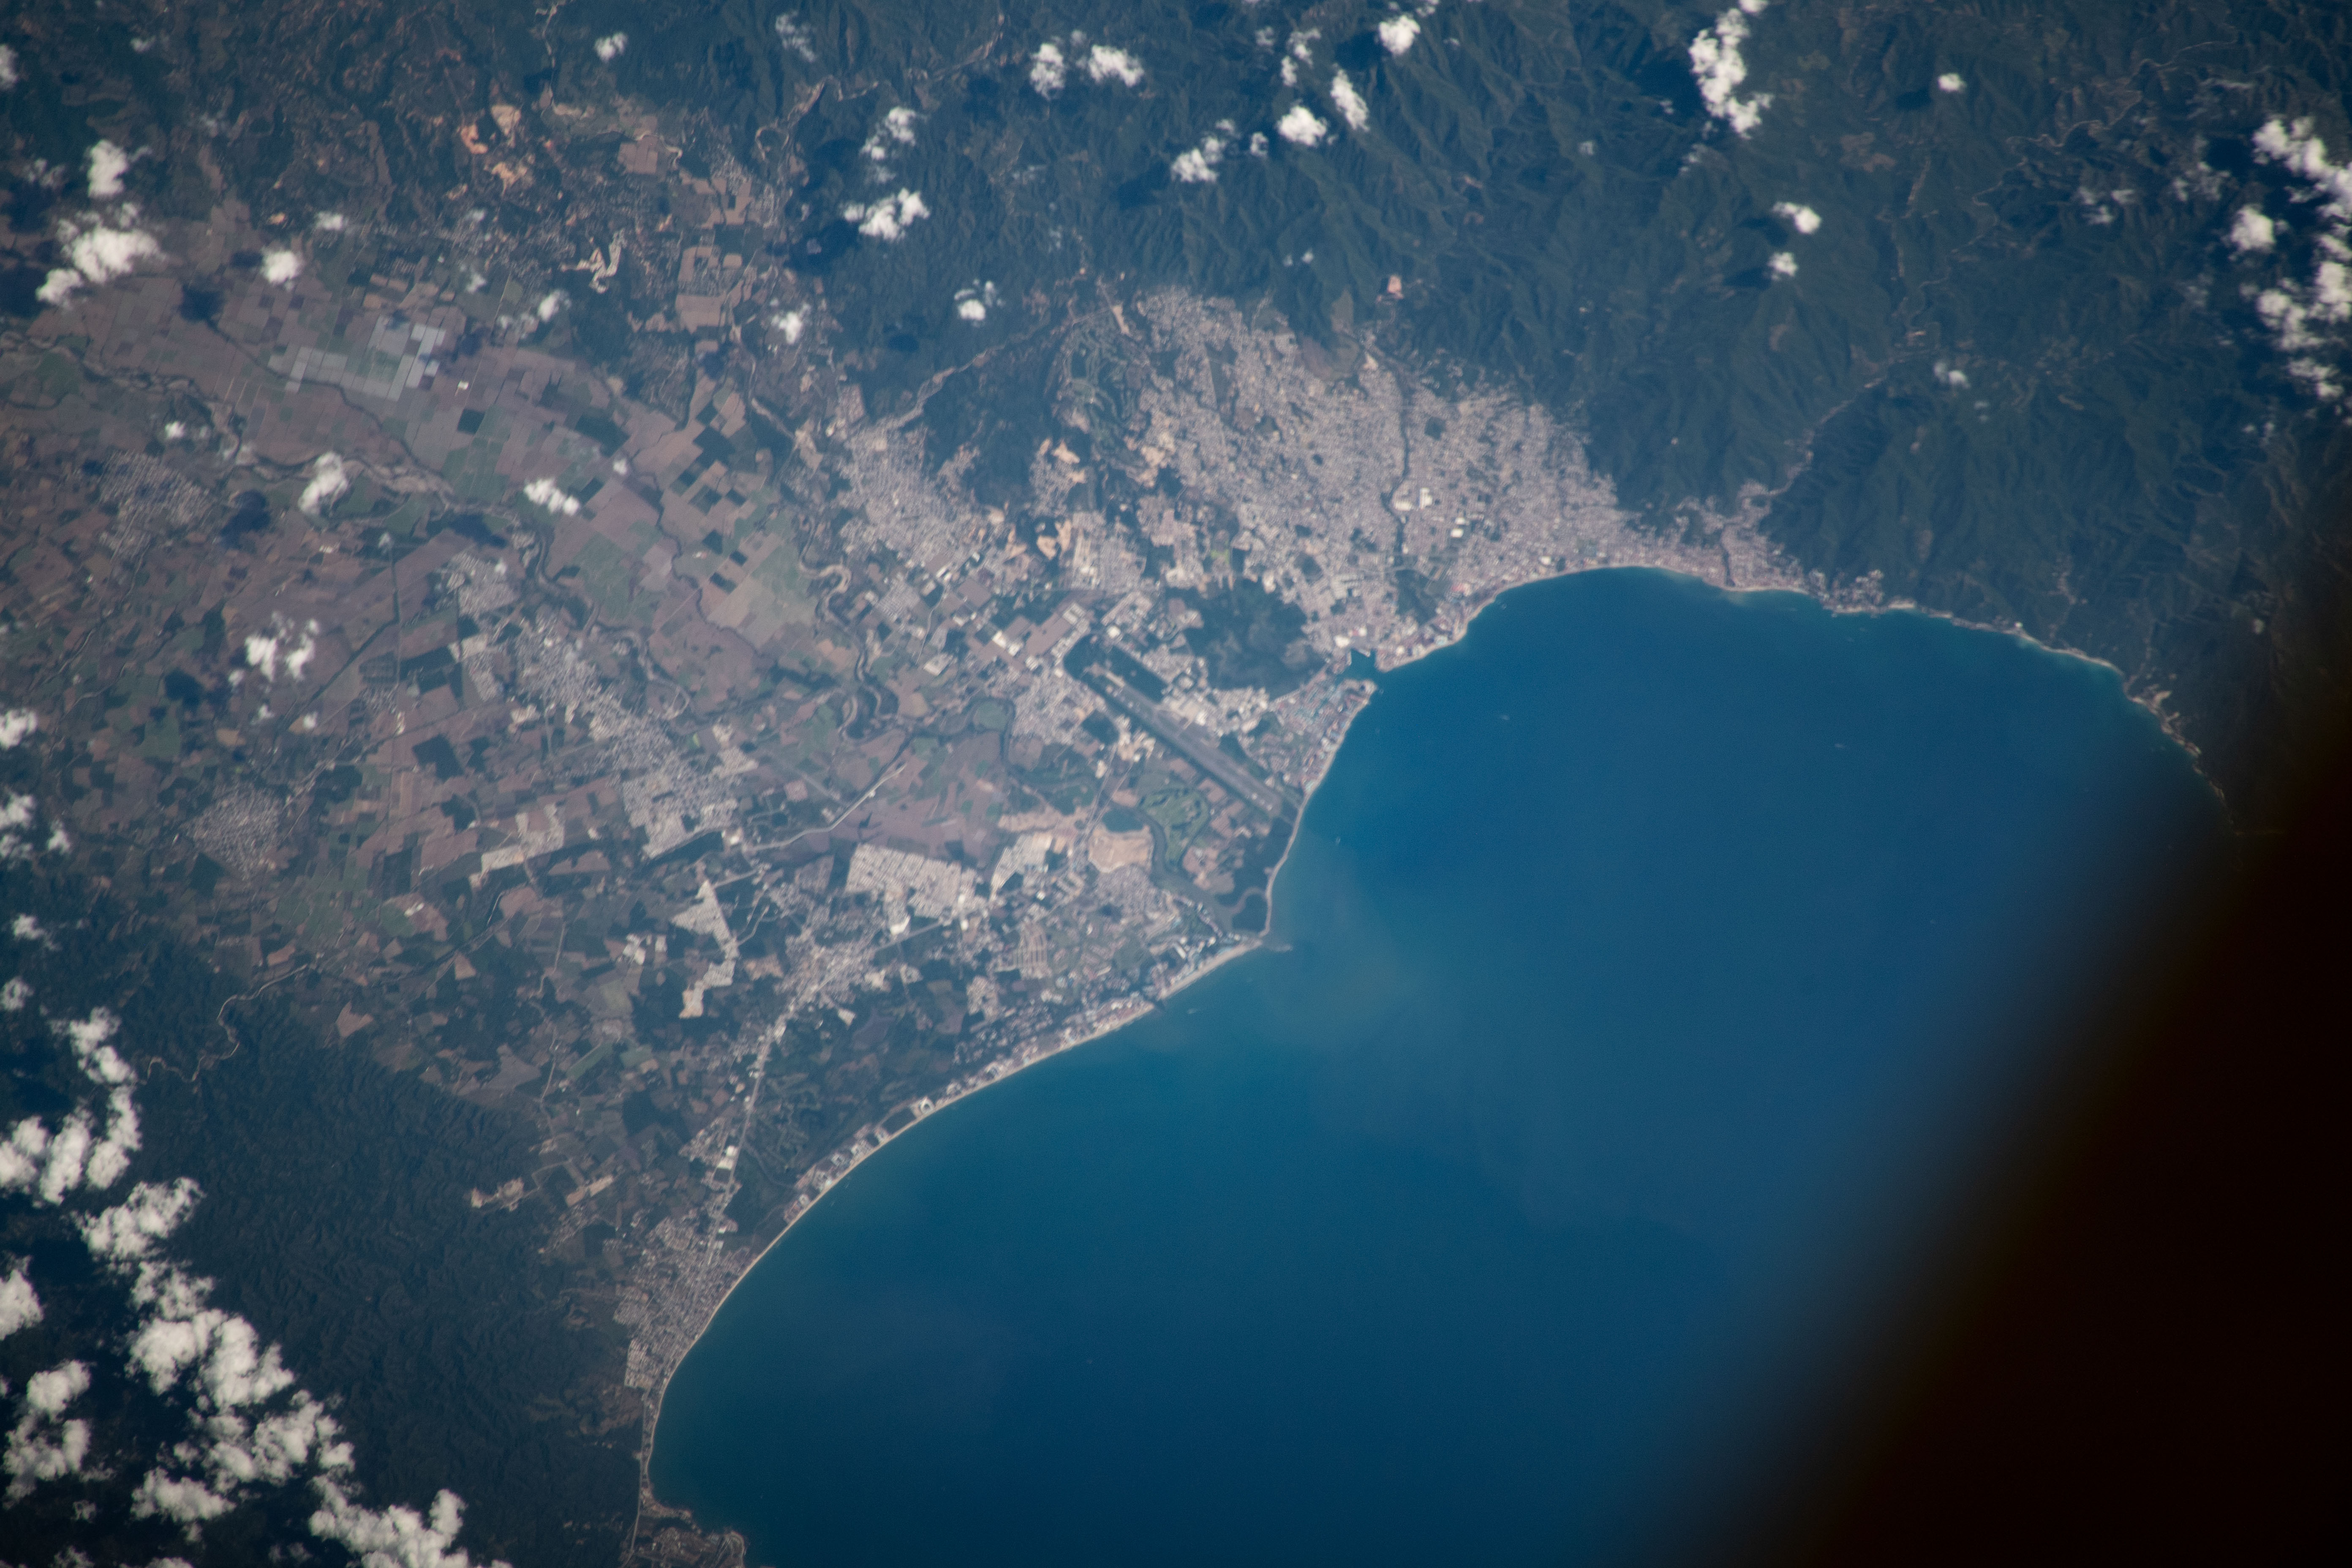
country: MEXICO
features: PUERTO VALLARTA, BANDERAS BAY
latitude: 20.7
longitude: -105.2
